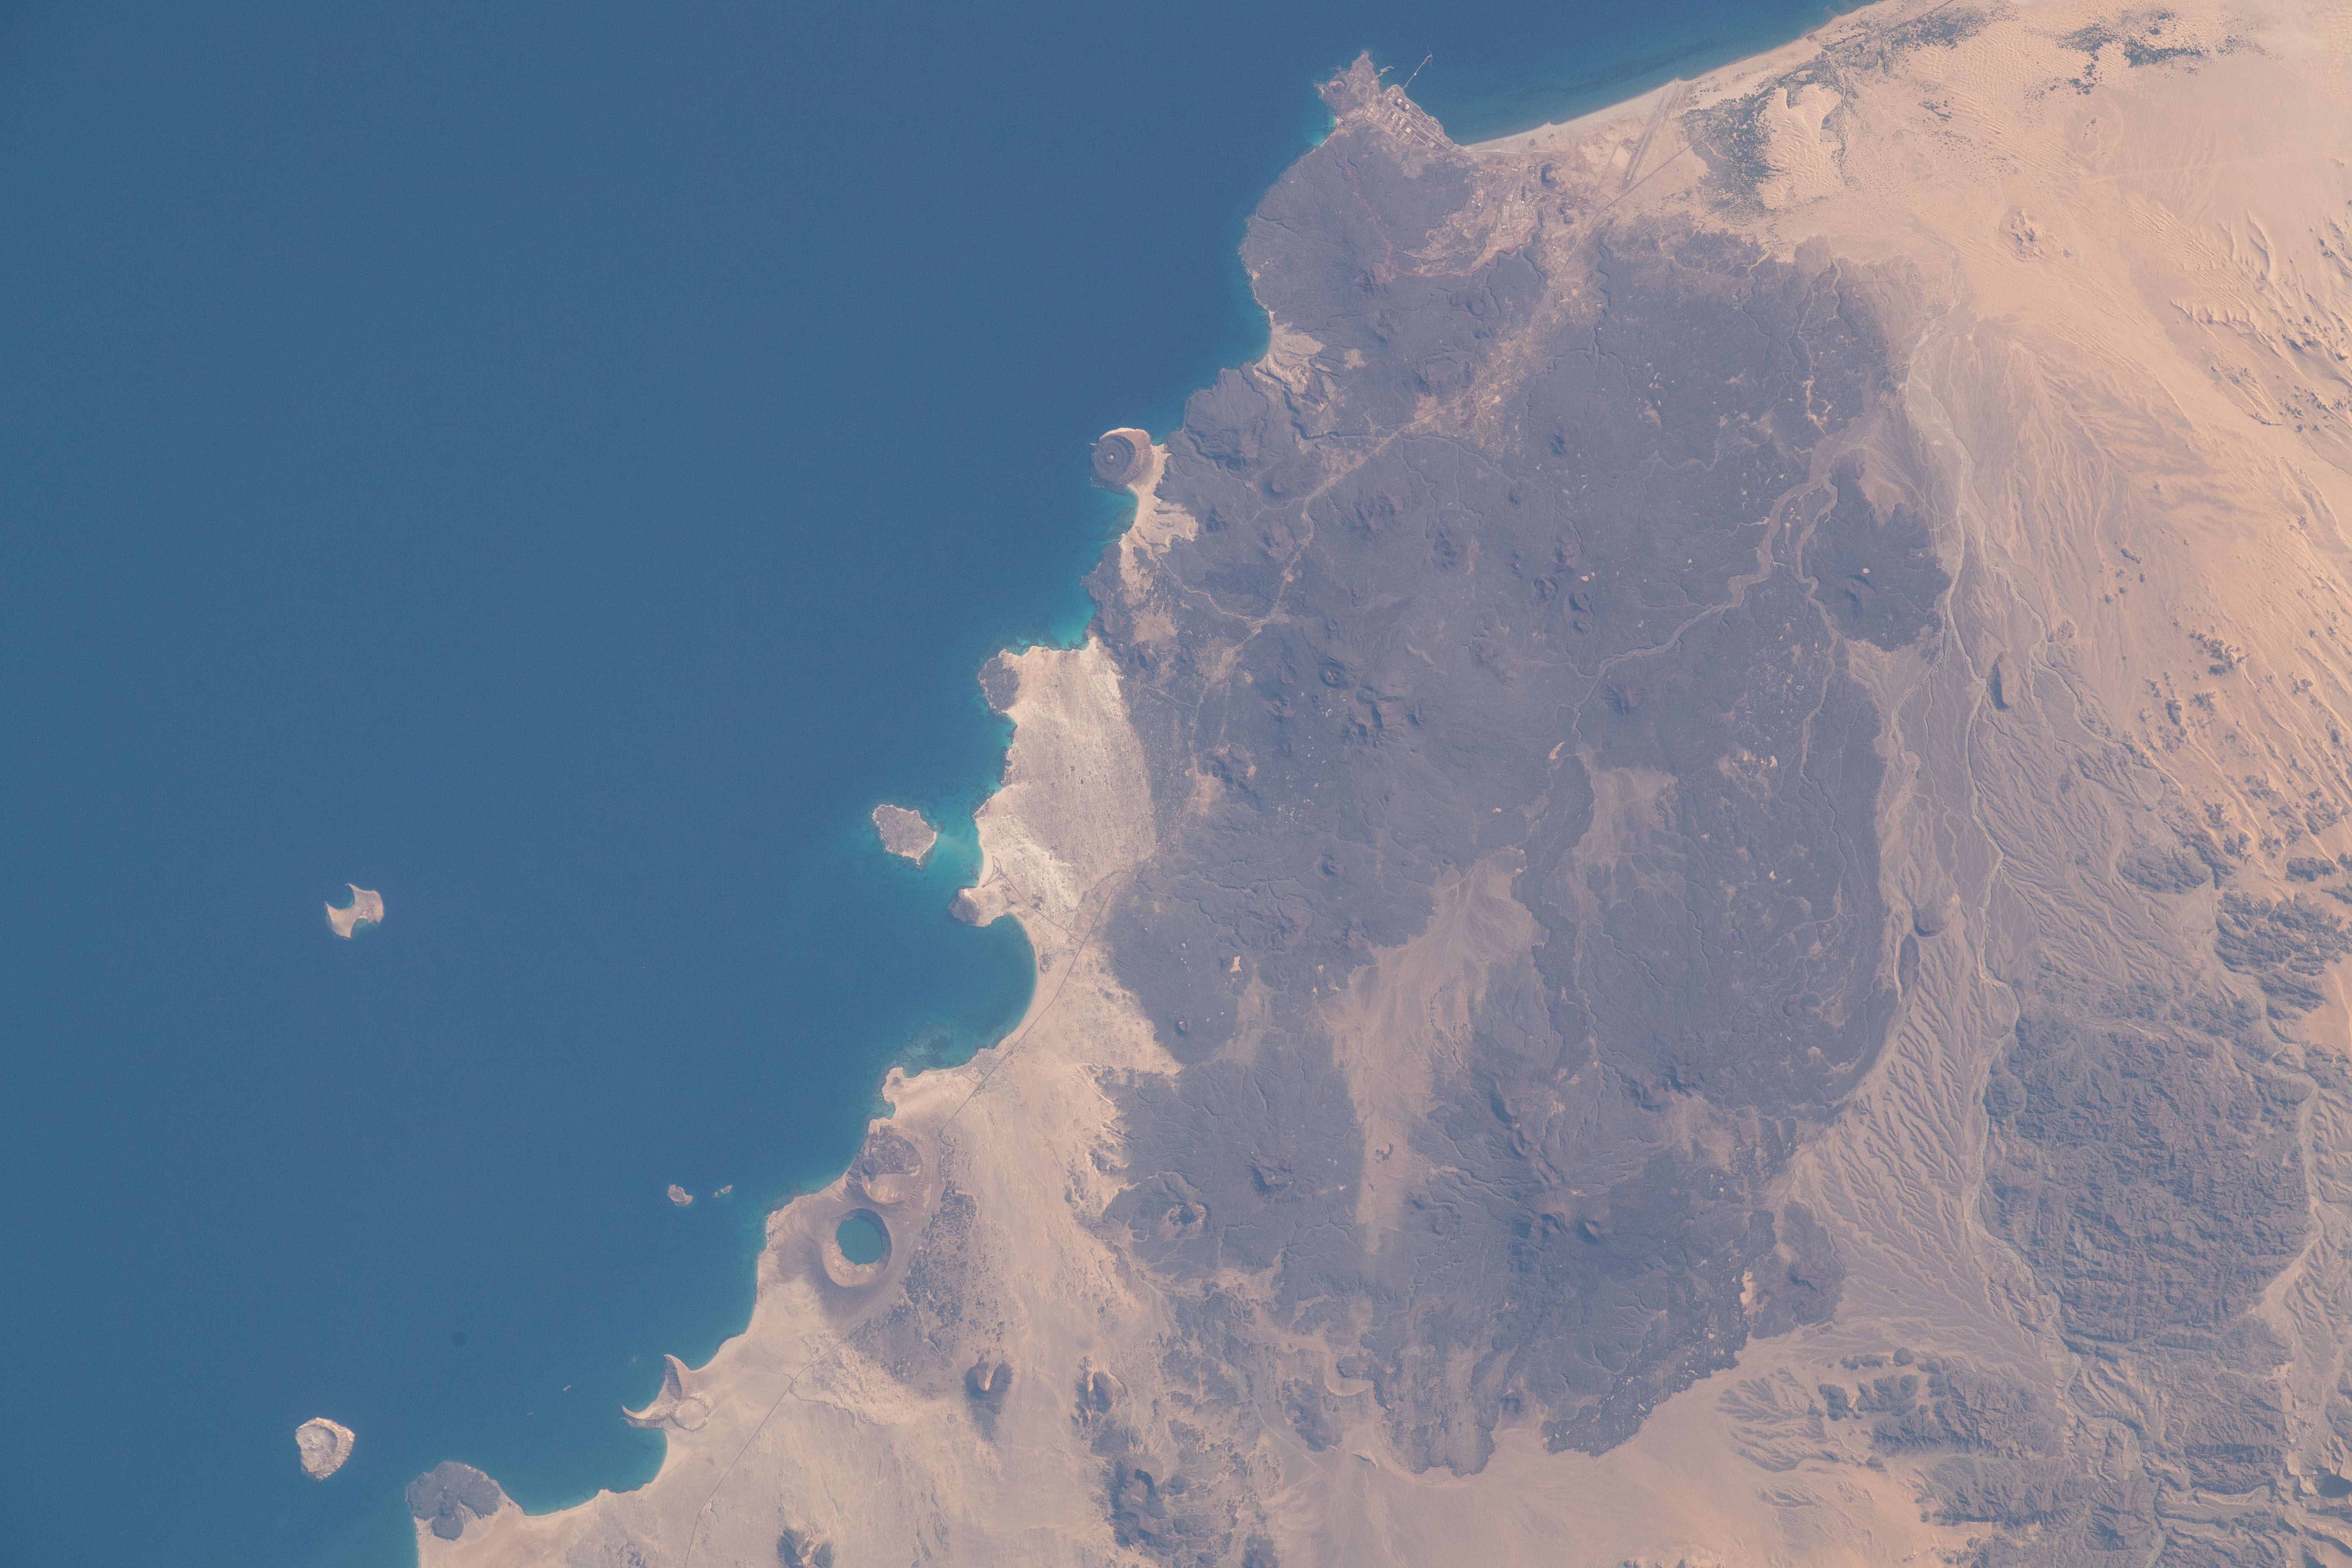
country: YEMEN
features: SHAWRAN SJO,GULF OF ADEN,BI'R ALI,BALHAF
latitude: 14.0
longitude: 48.3
